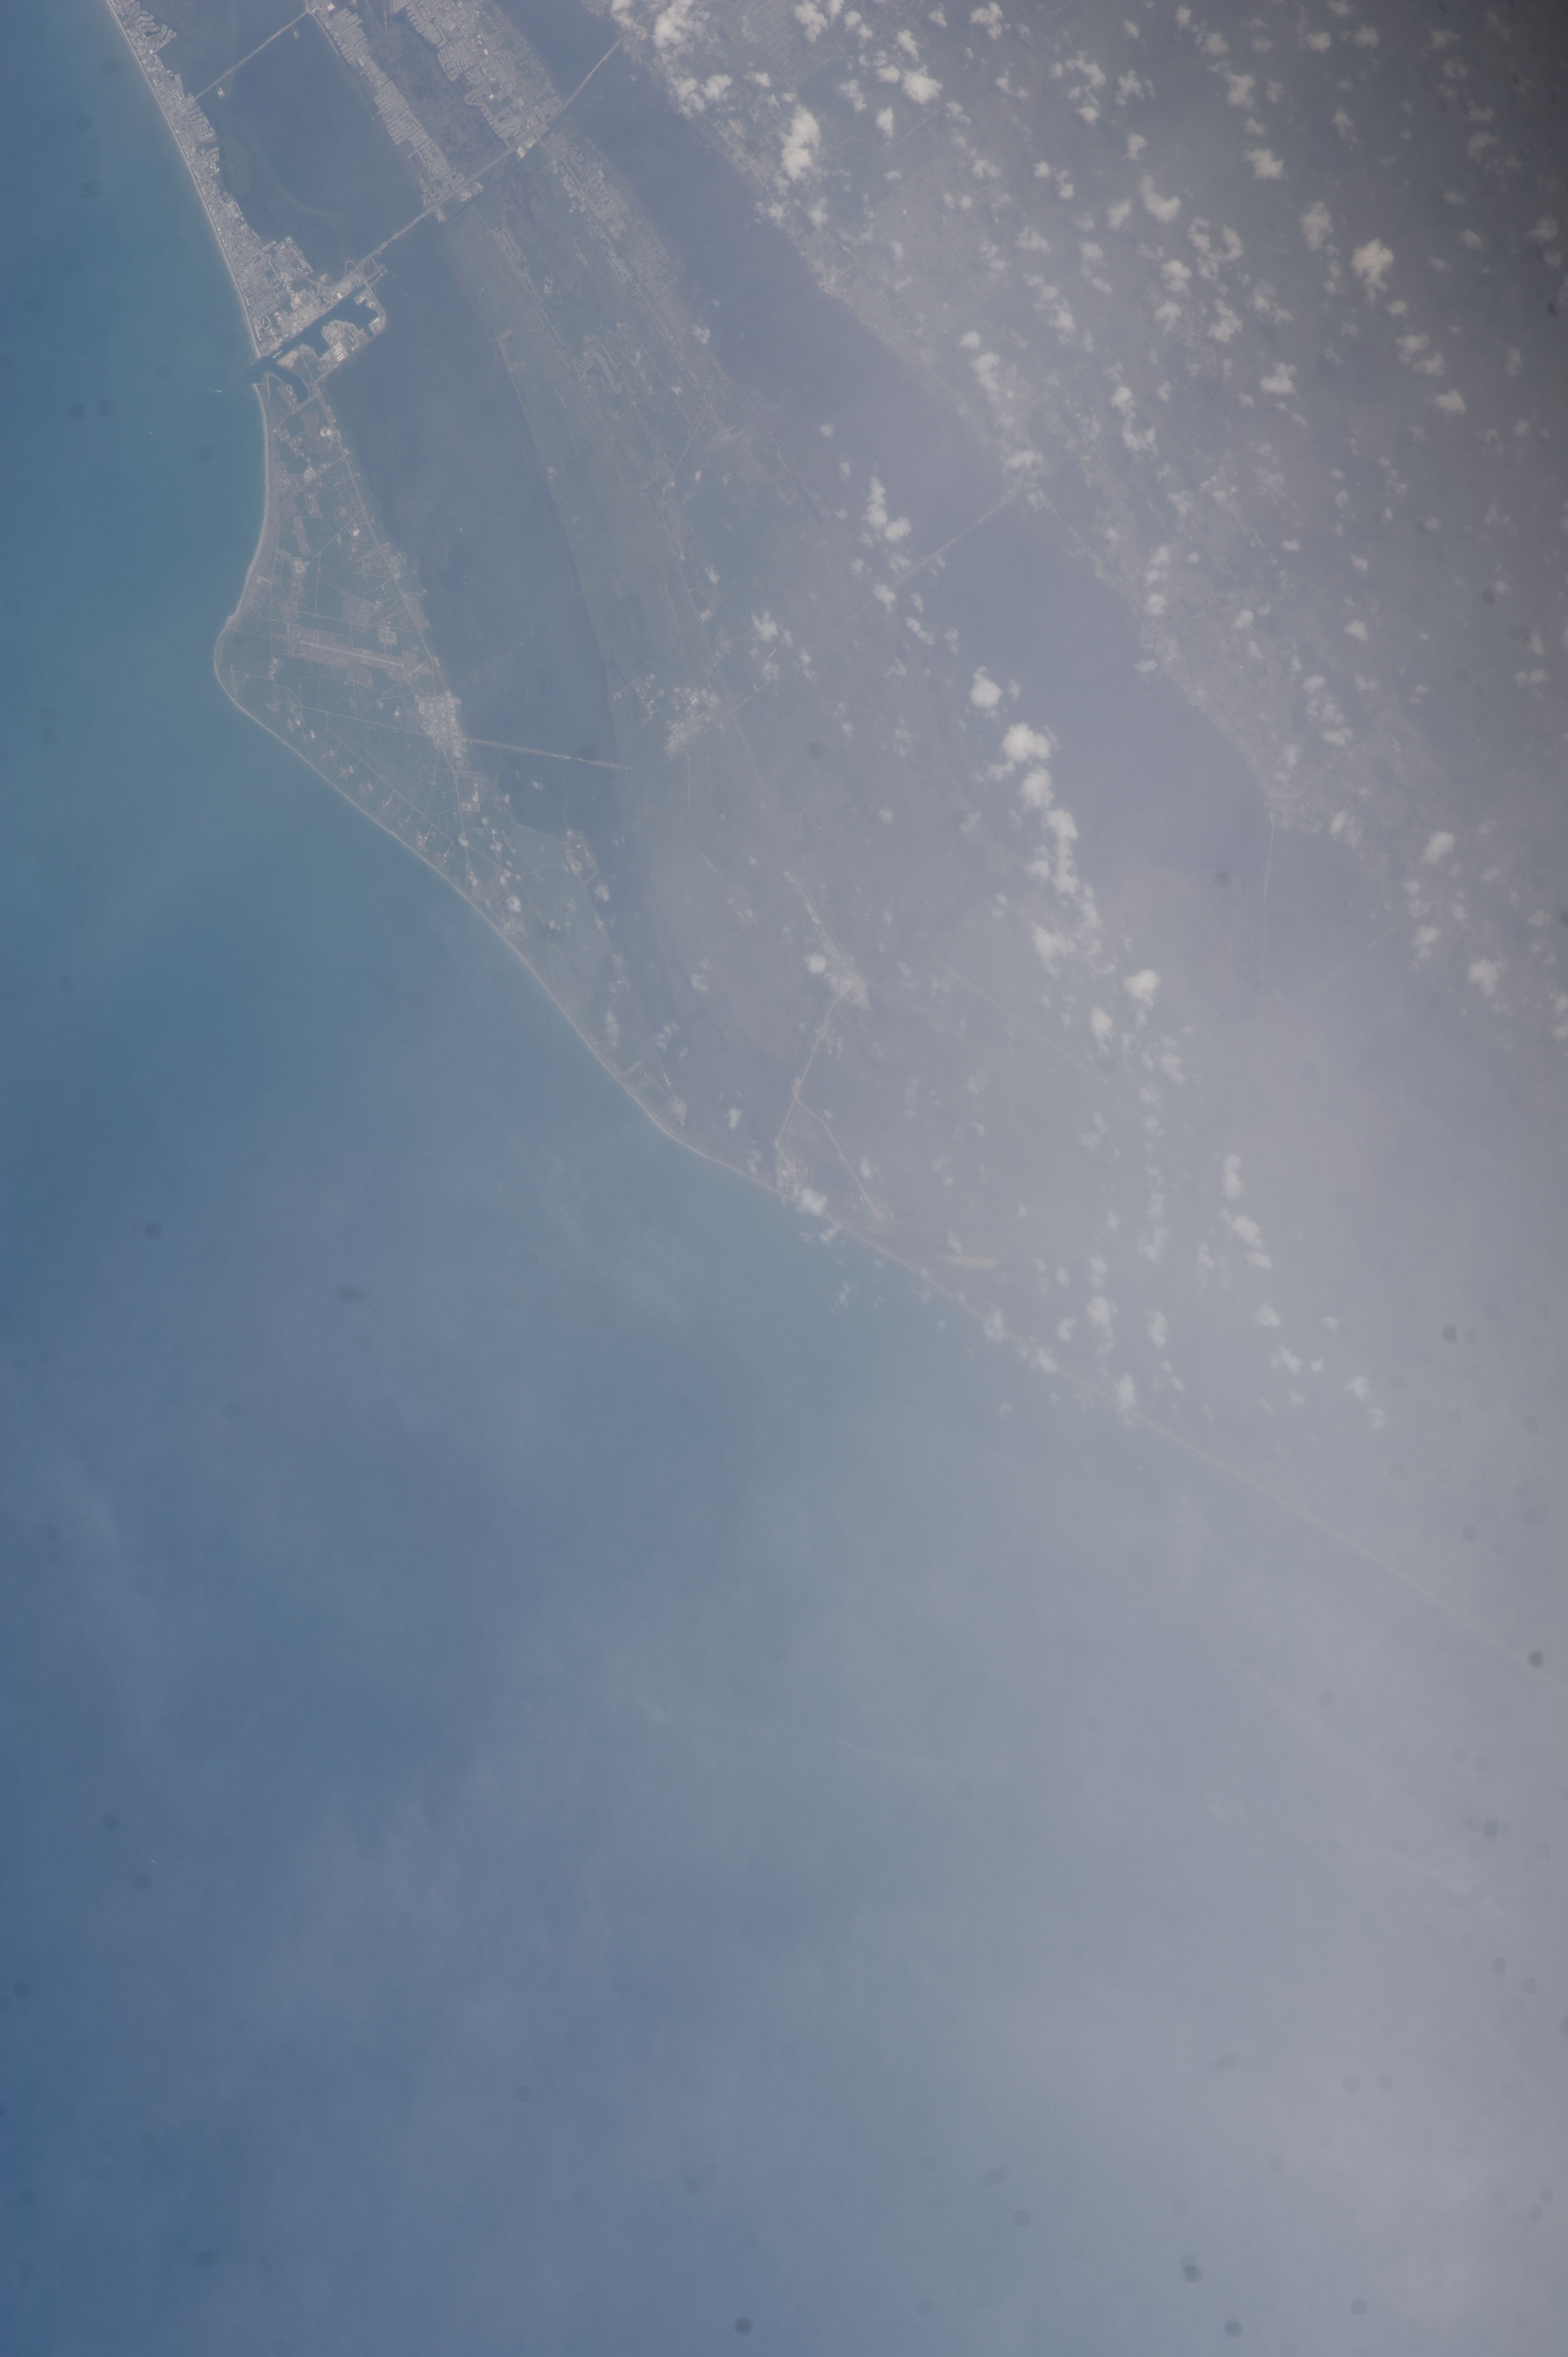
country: USA-FLORIDA
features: COASTLINE, CANAVERAL NATIOANL SEASHORE, PORT CANAVERAL
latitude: 28.6
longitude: -80.6
